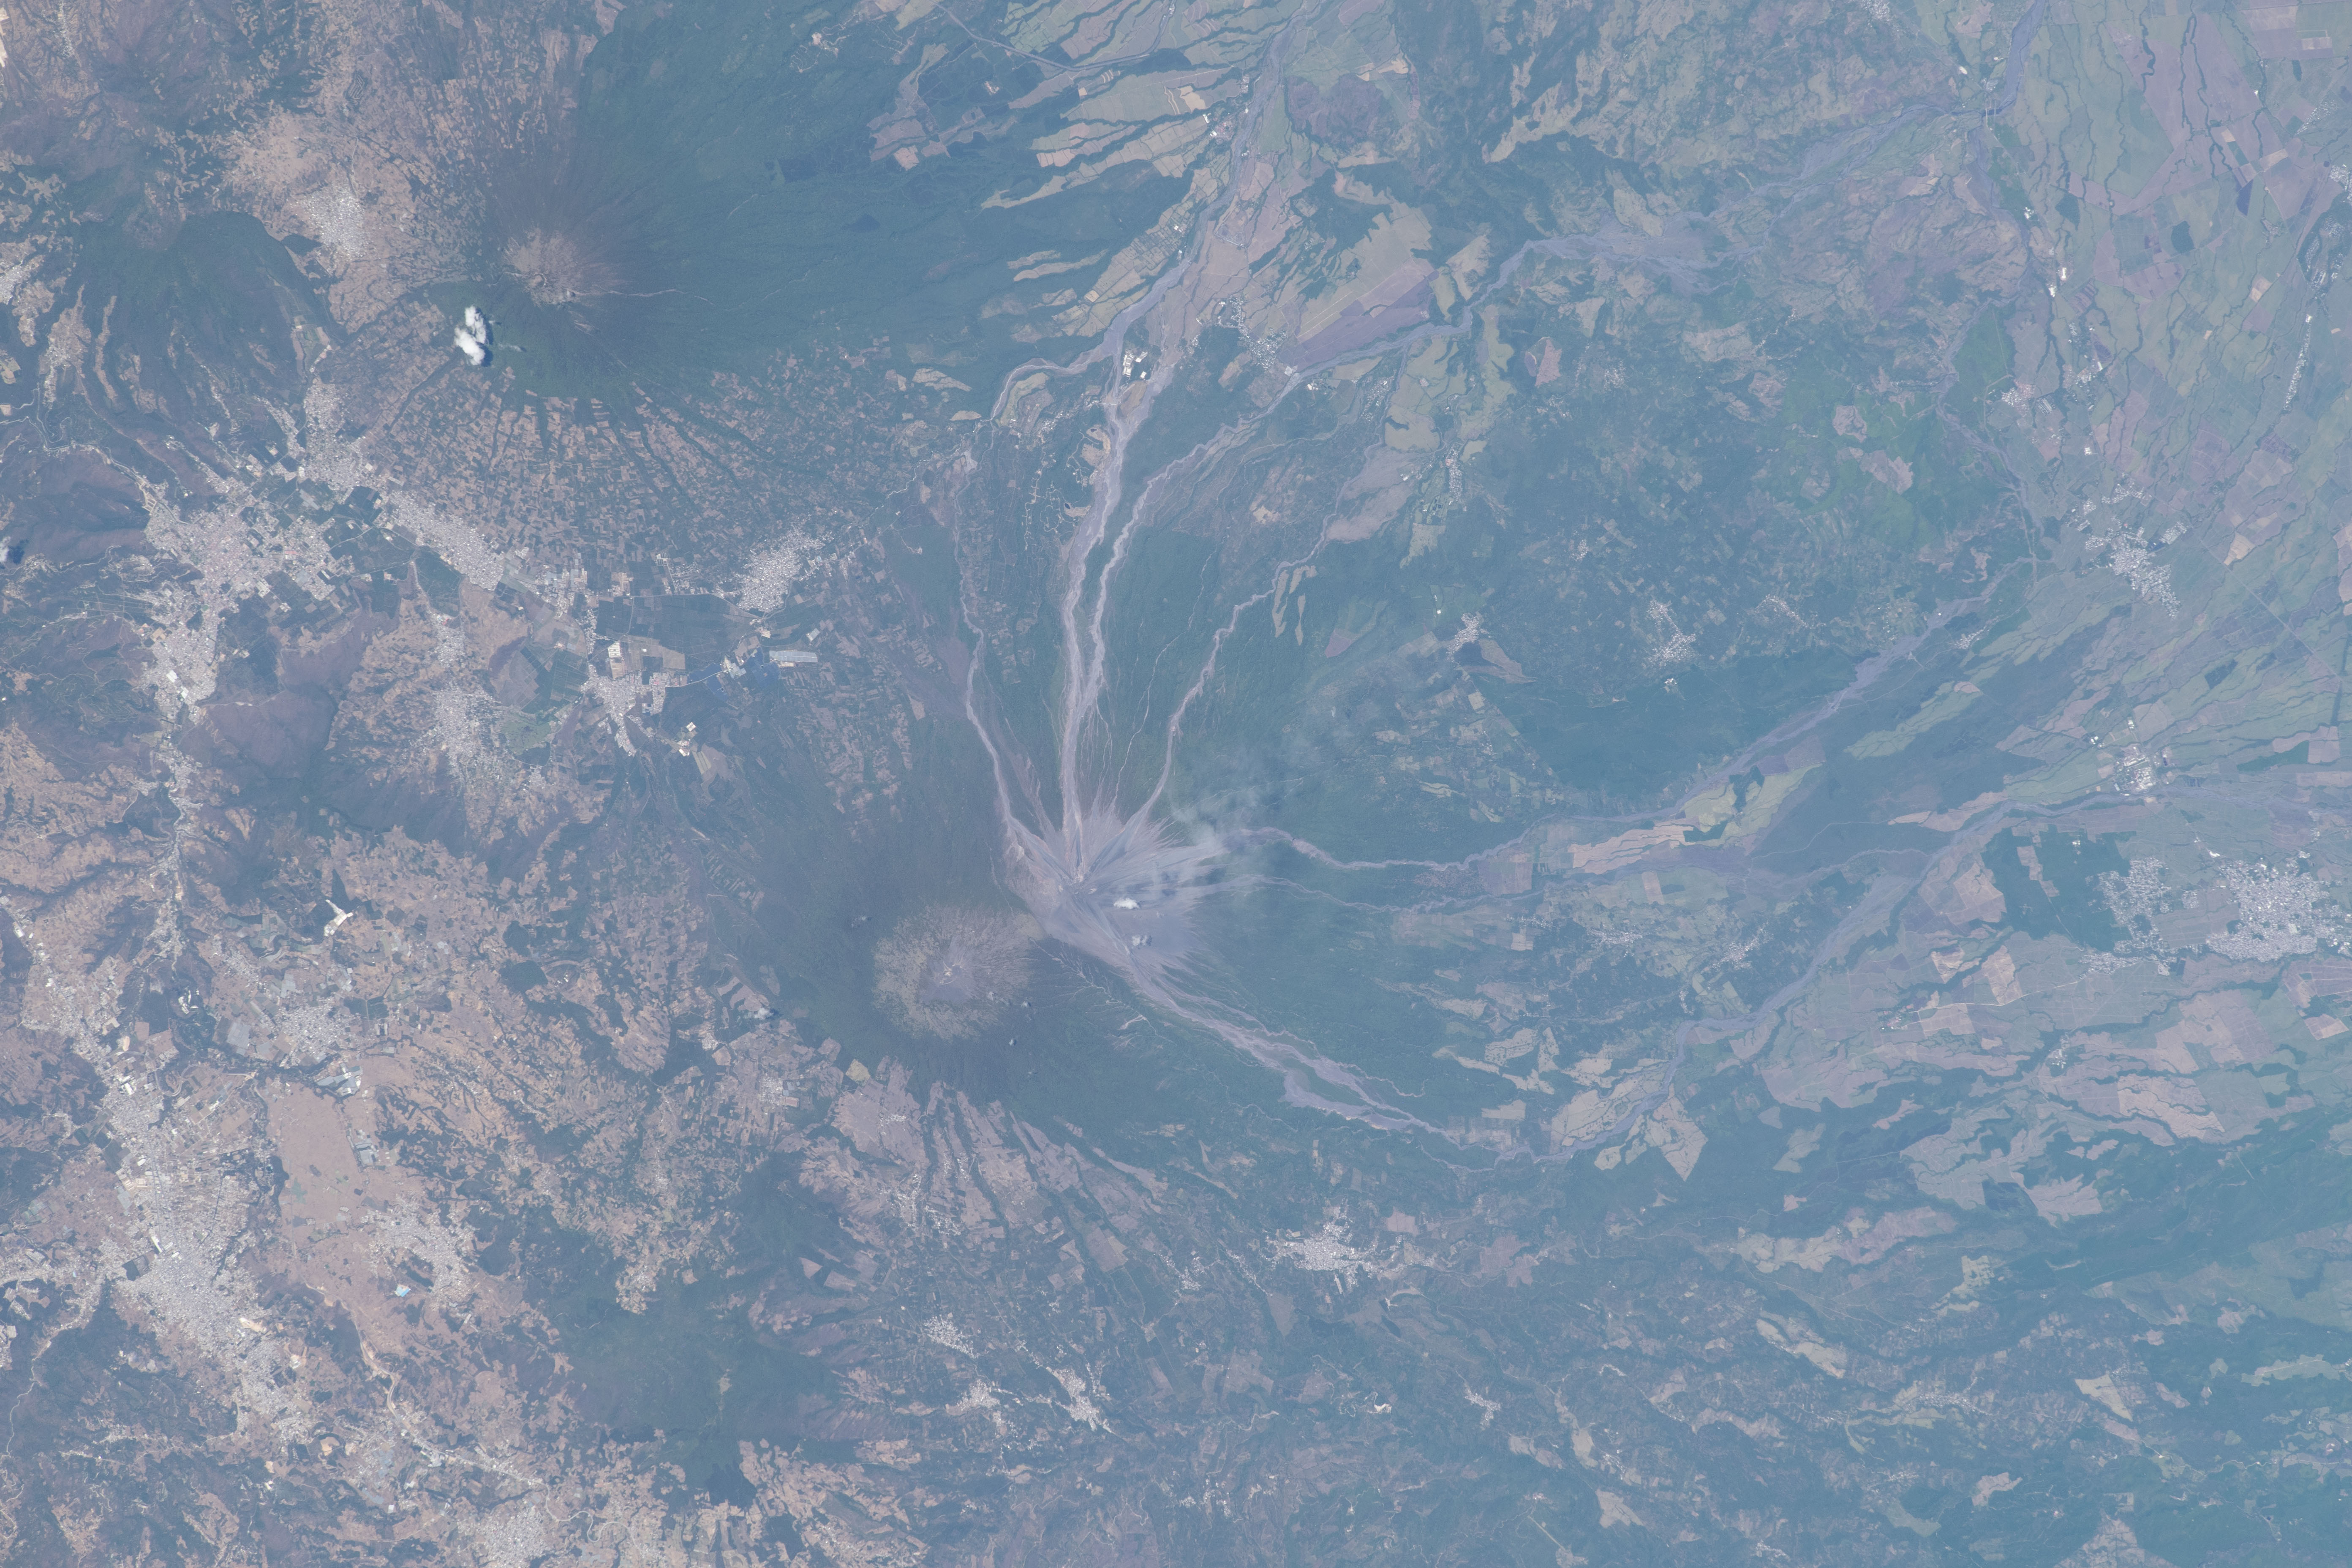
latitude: 14.4
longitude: -90.8
